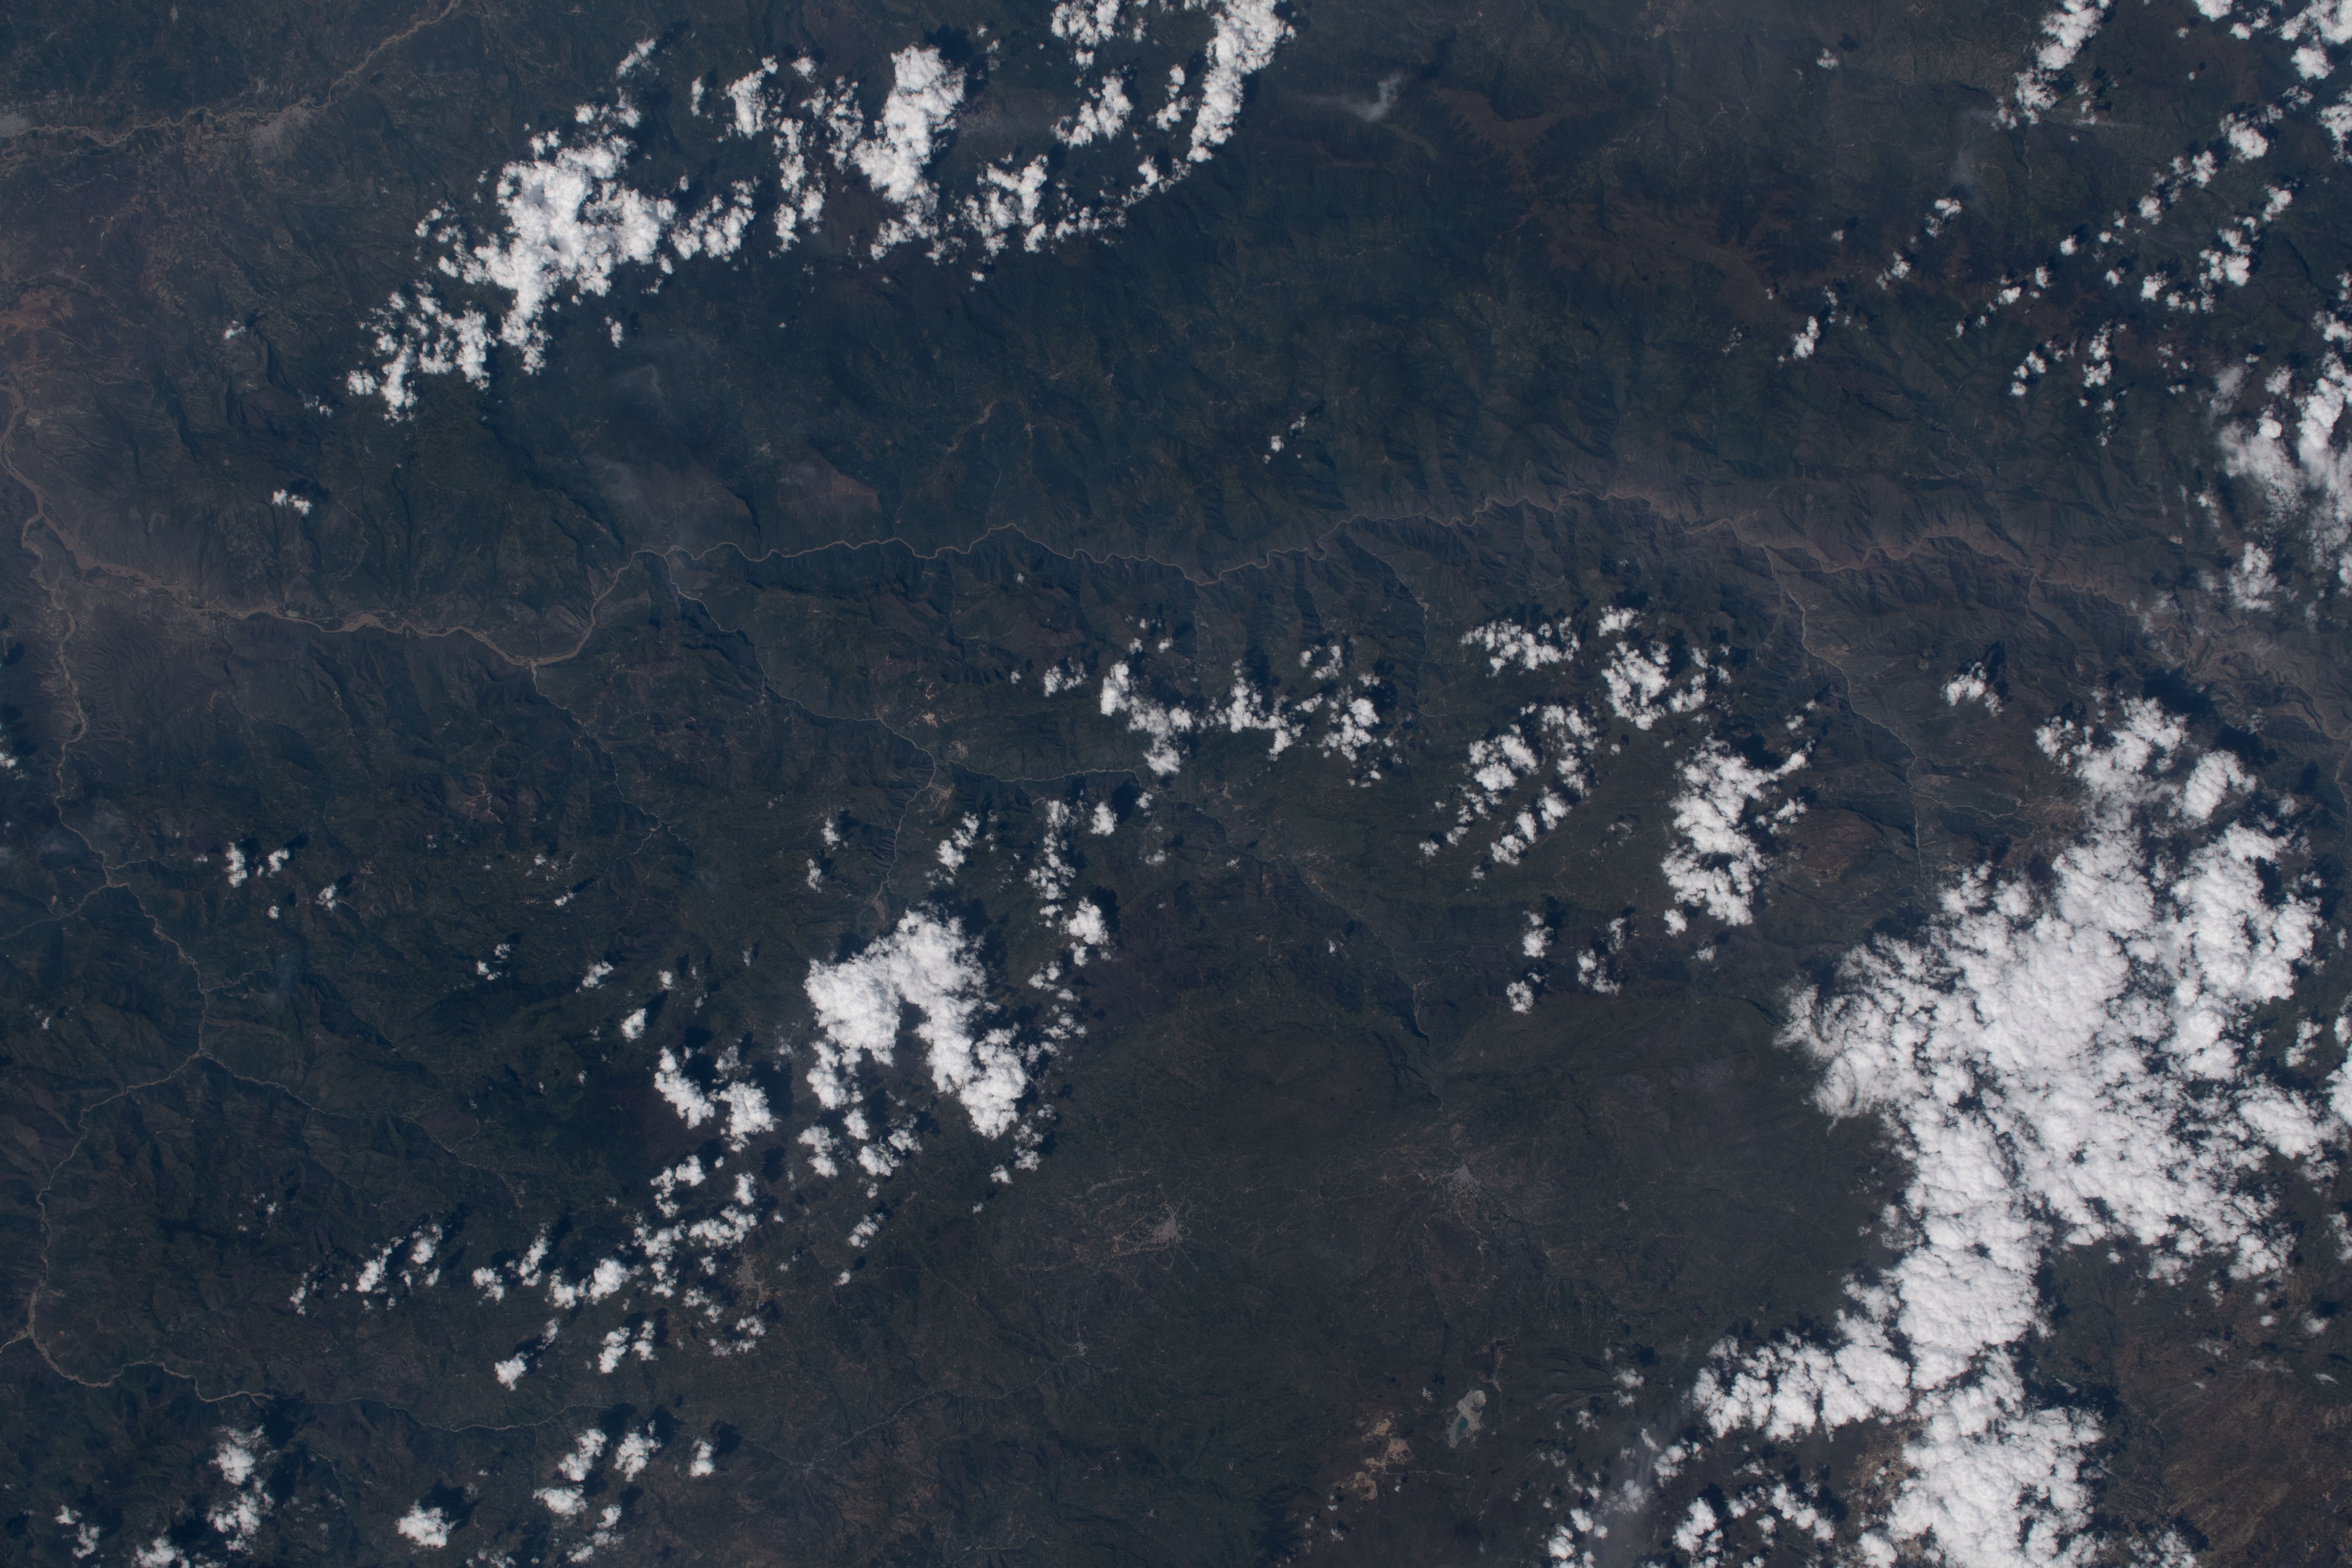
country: PERU
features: MARANON RIVER
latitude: -6.4
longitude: -78.5
